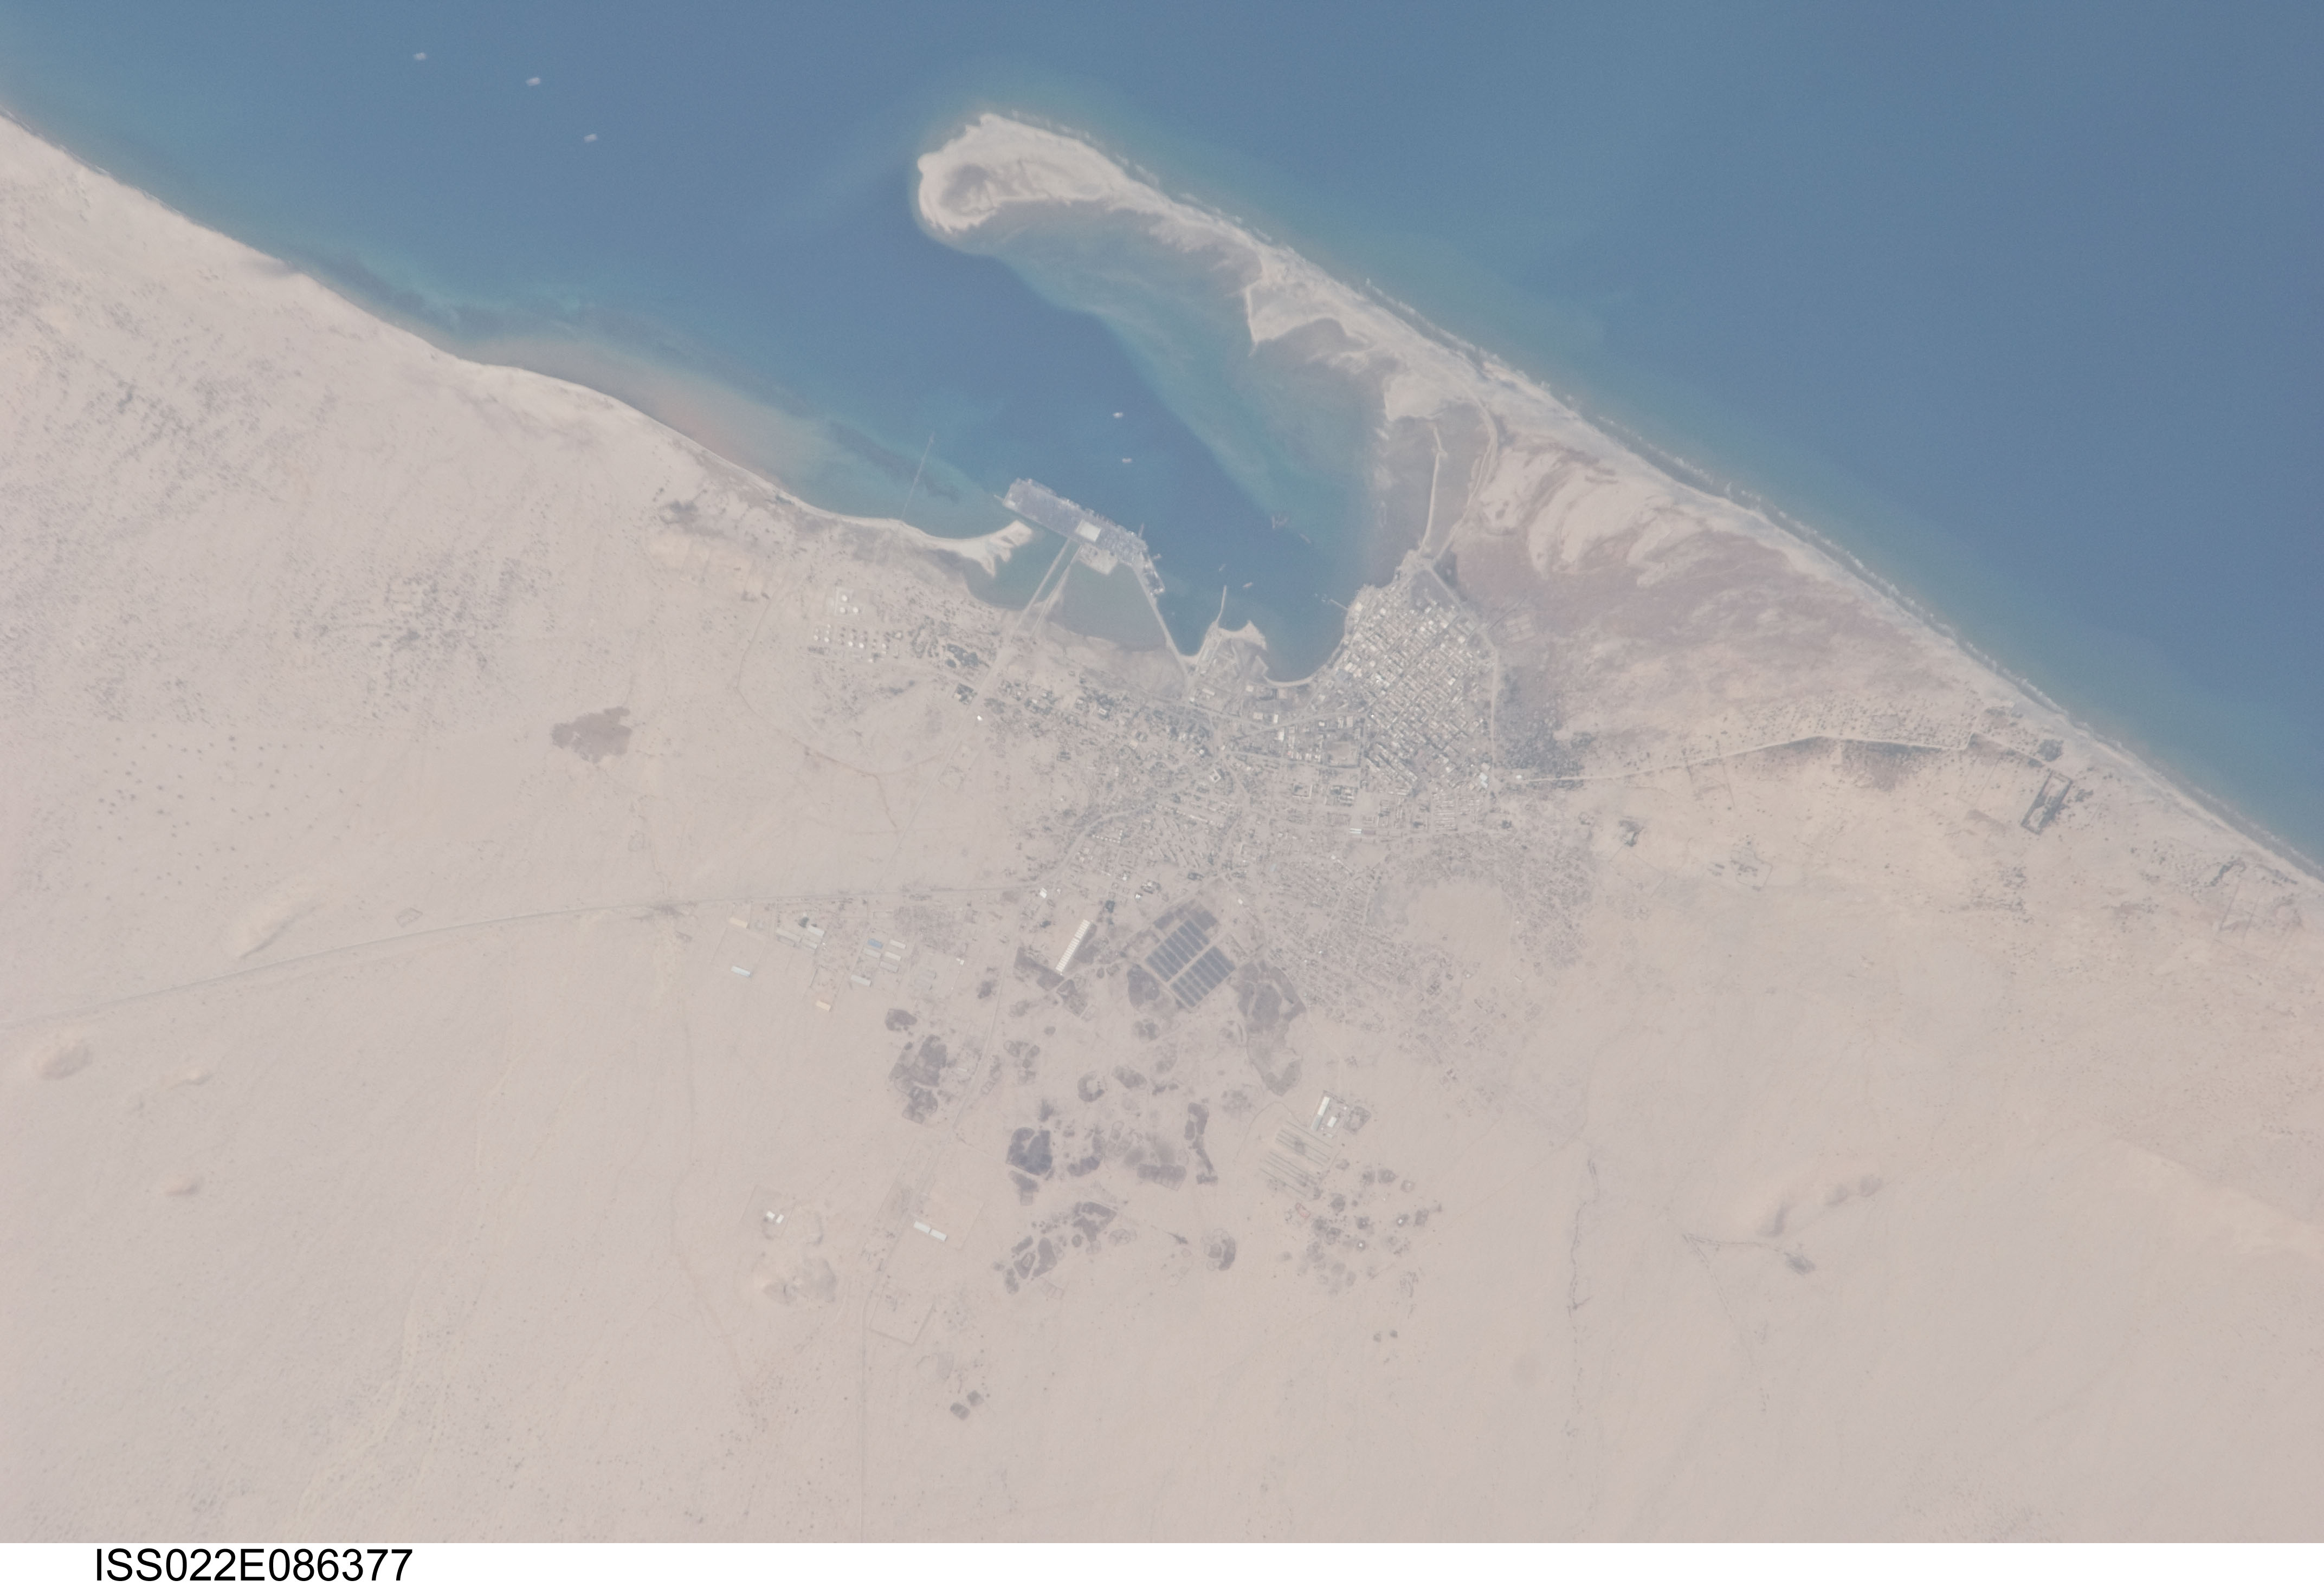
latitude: 10.4
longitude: 45.0
